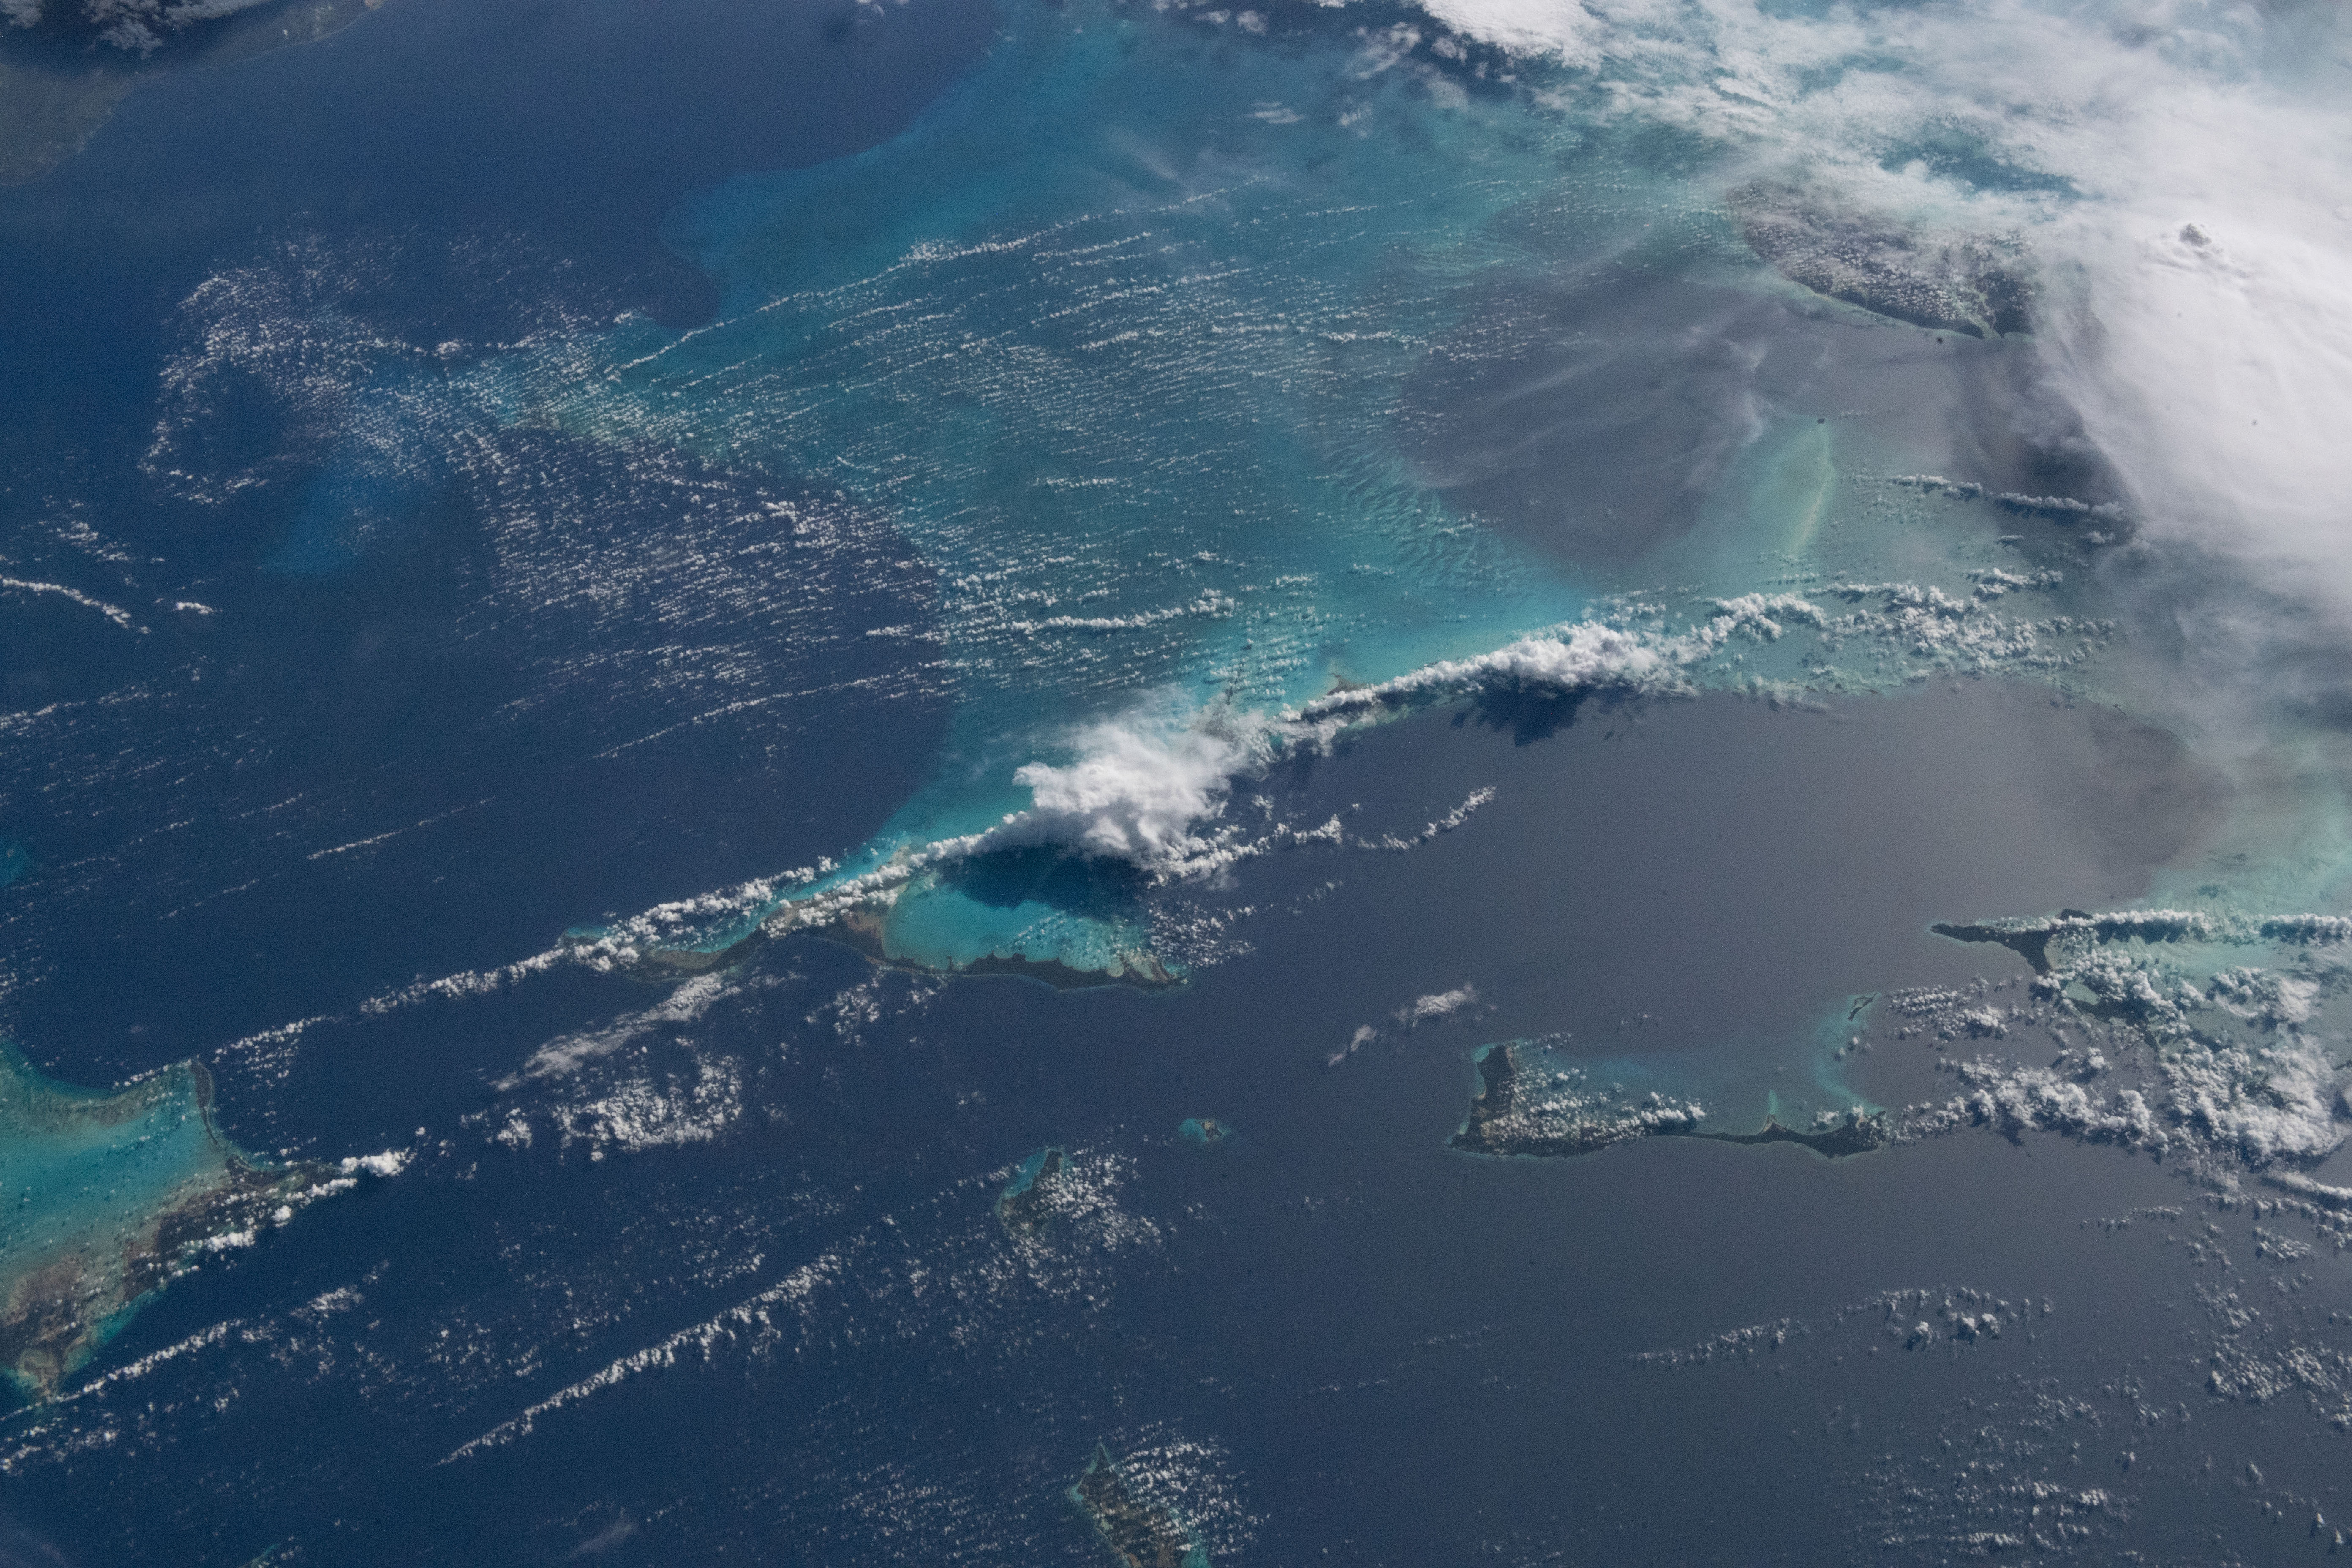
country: BAHAMAS
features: LONG ISLAND, CAT ISLAND, COCKBURN ISLAND, CROOKED ISLAND
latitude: 23.4
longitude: -75.7
